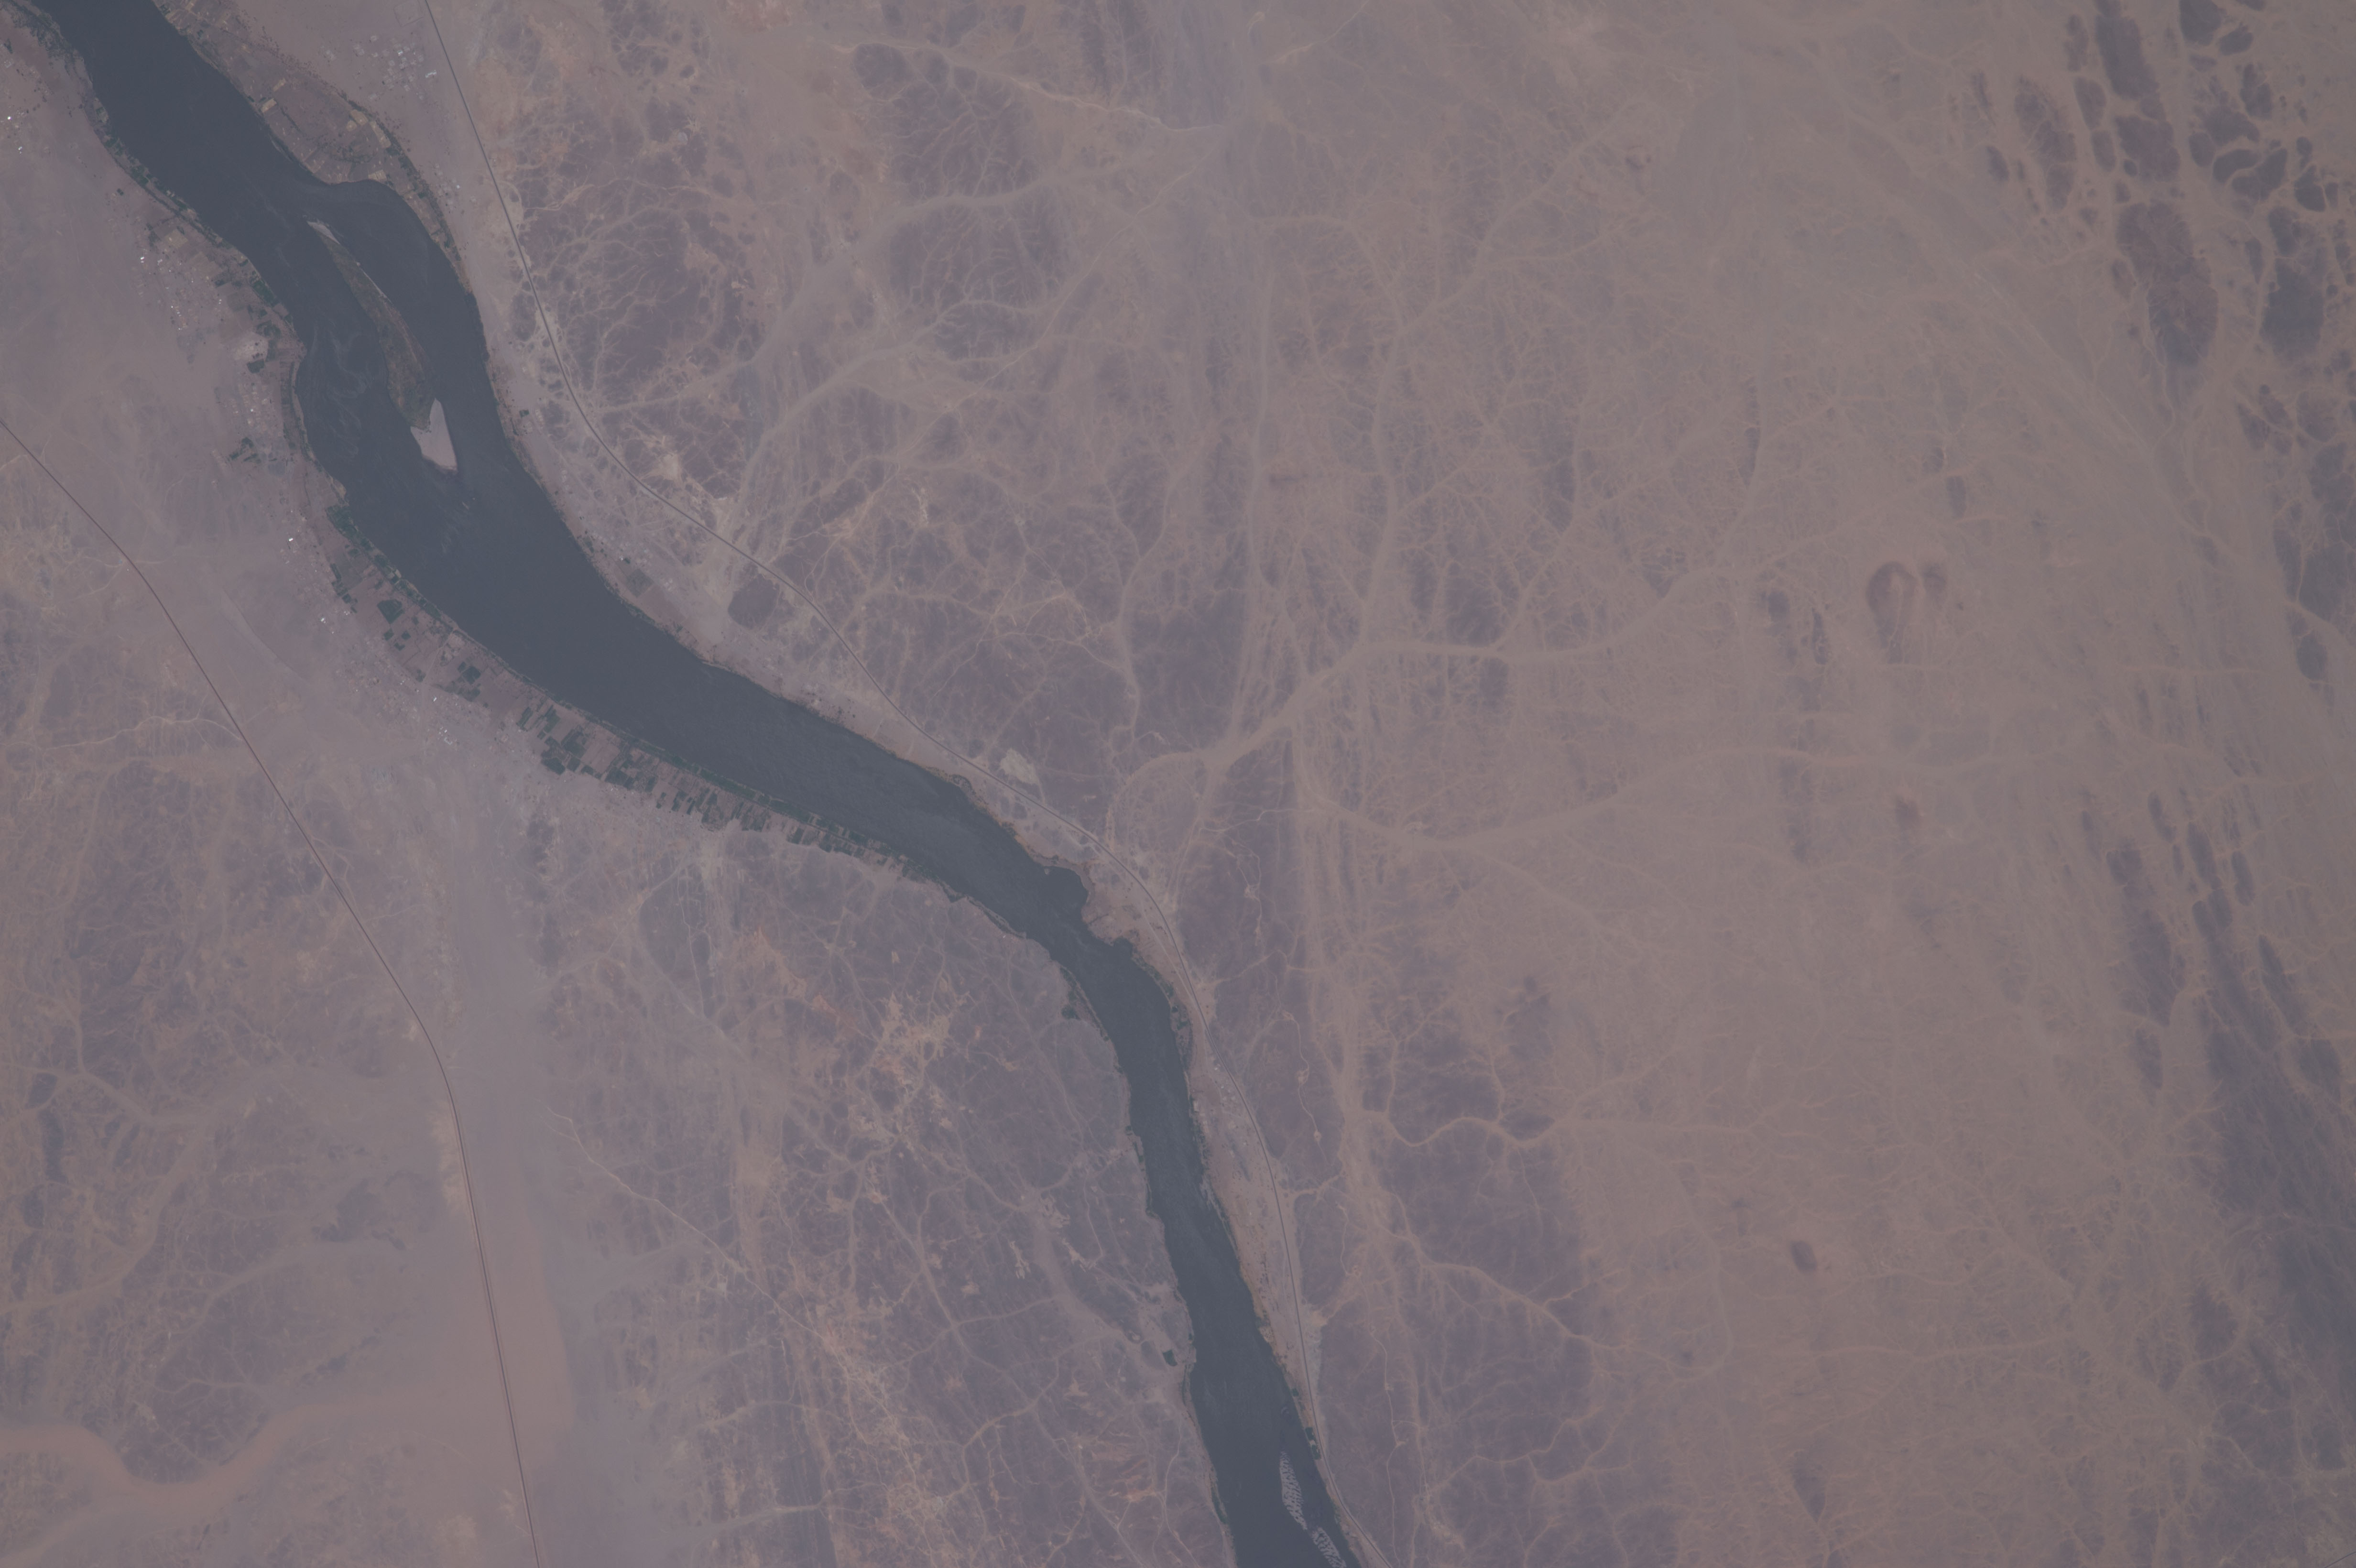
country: SUDAN
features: NUBIAN DESERT, NILE RIVER, NORTHERN, SOLEB
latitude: 20.4
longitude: 30.4
